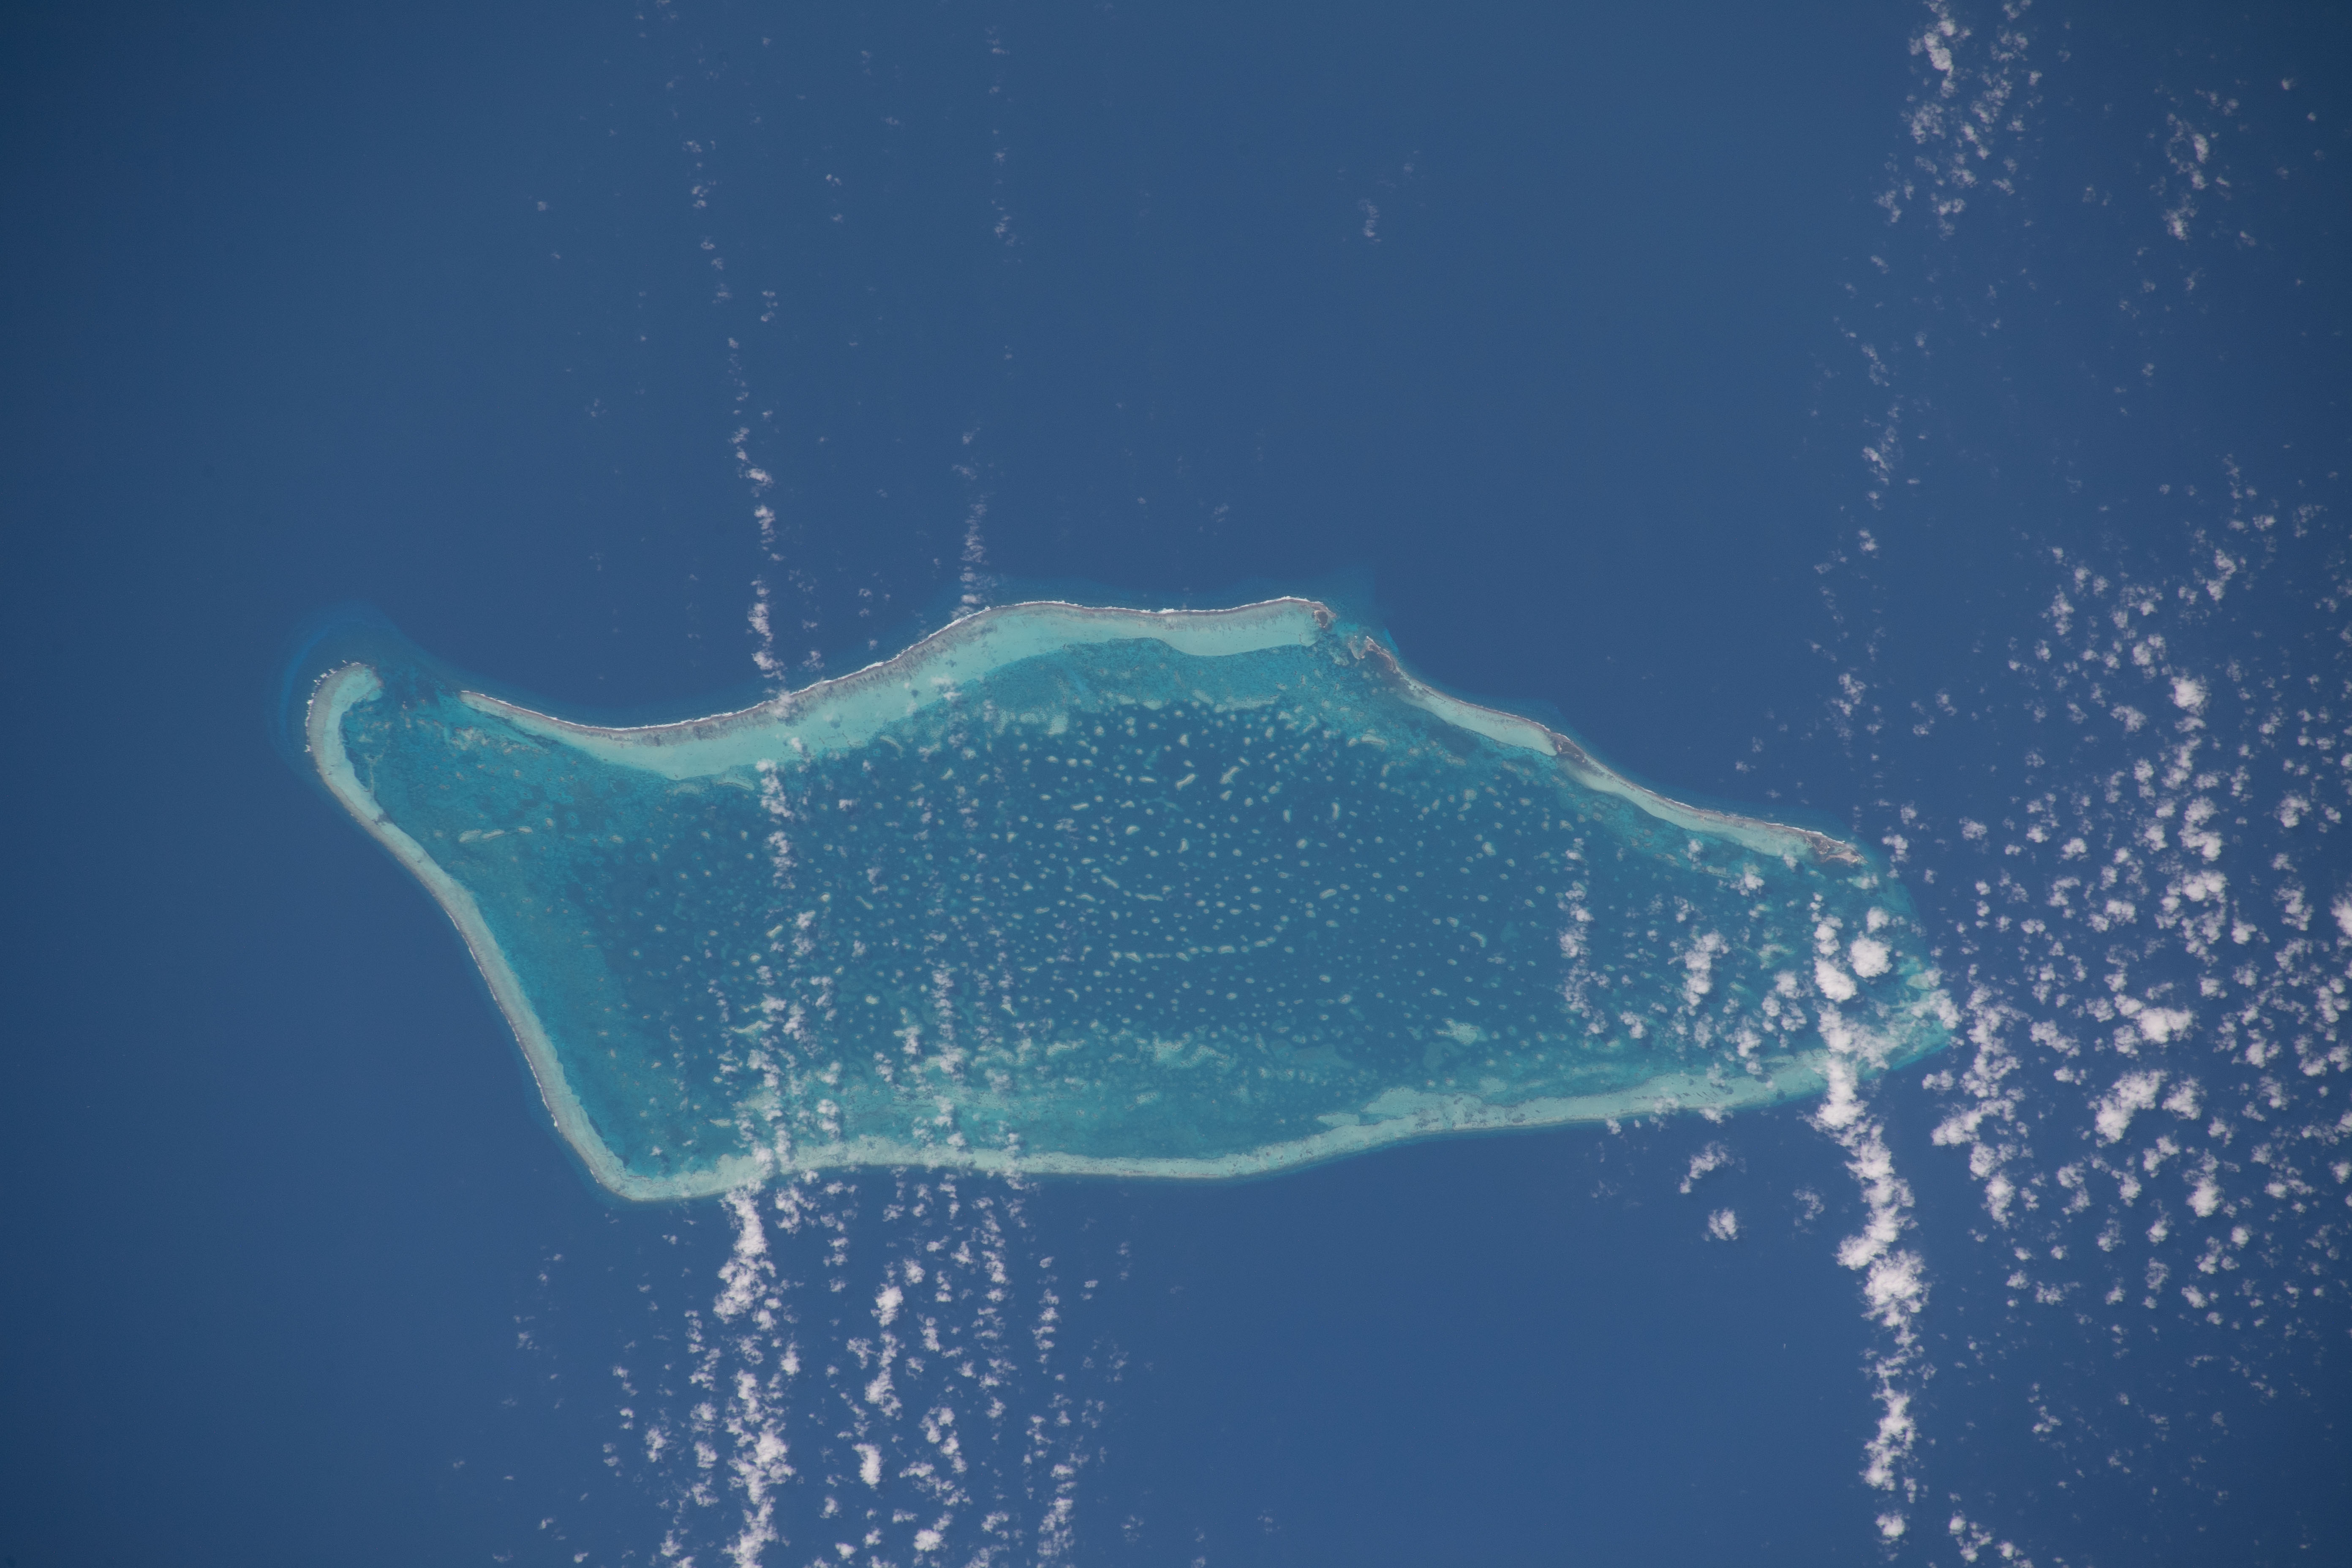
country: BELIZE
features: GLOVERS ATOLL, CARIBBEAN SEA
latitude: 16.8
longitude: -87.8
